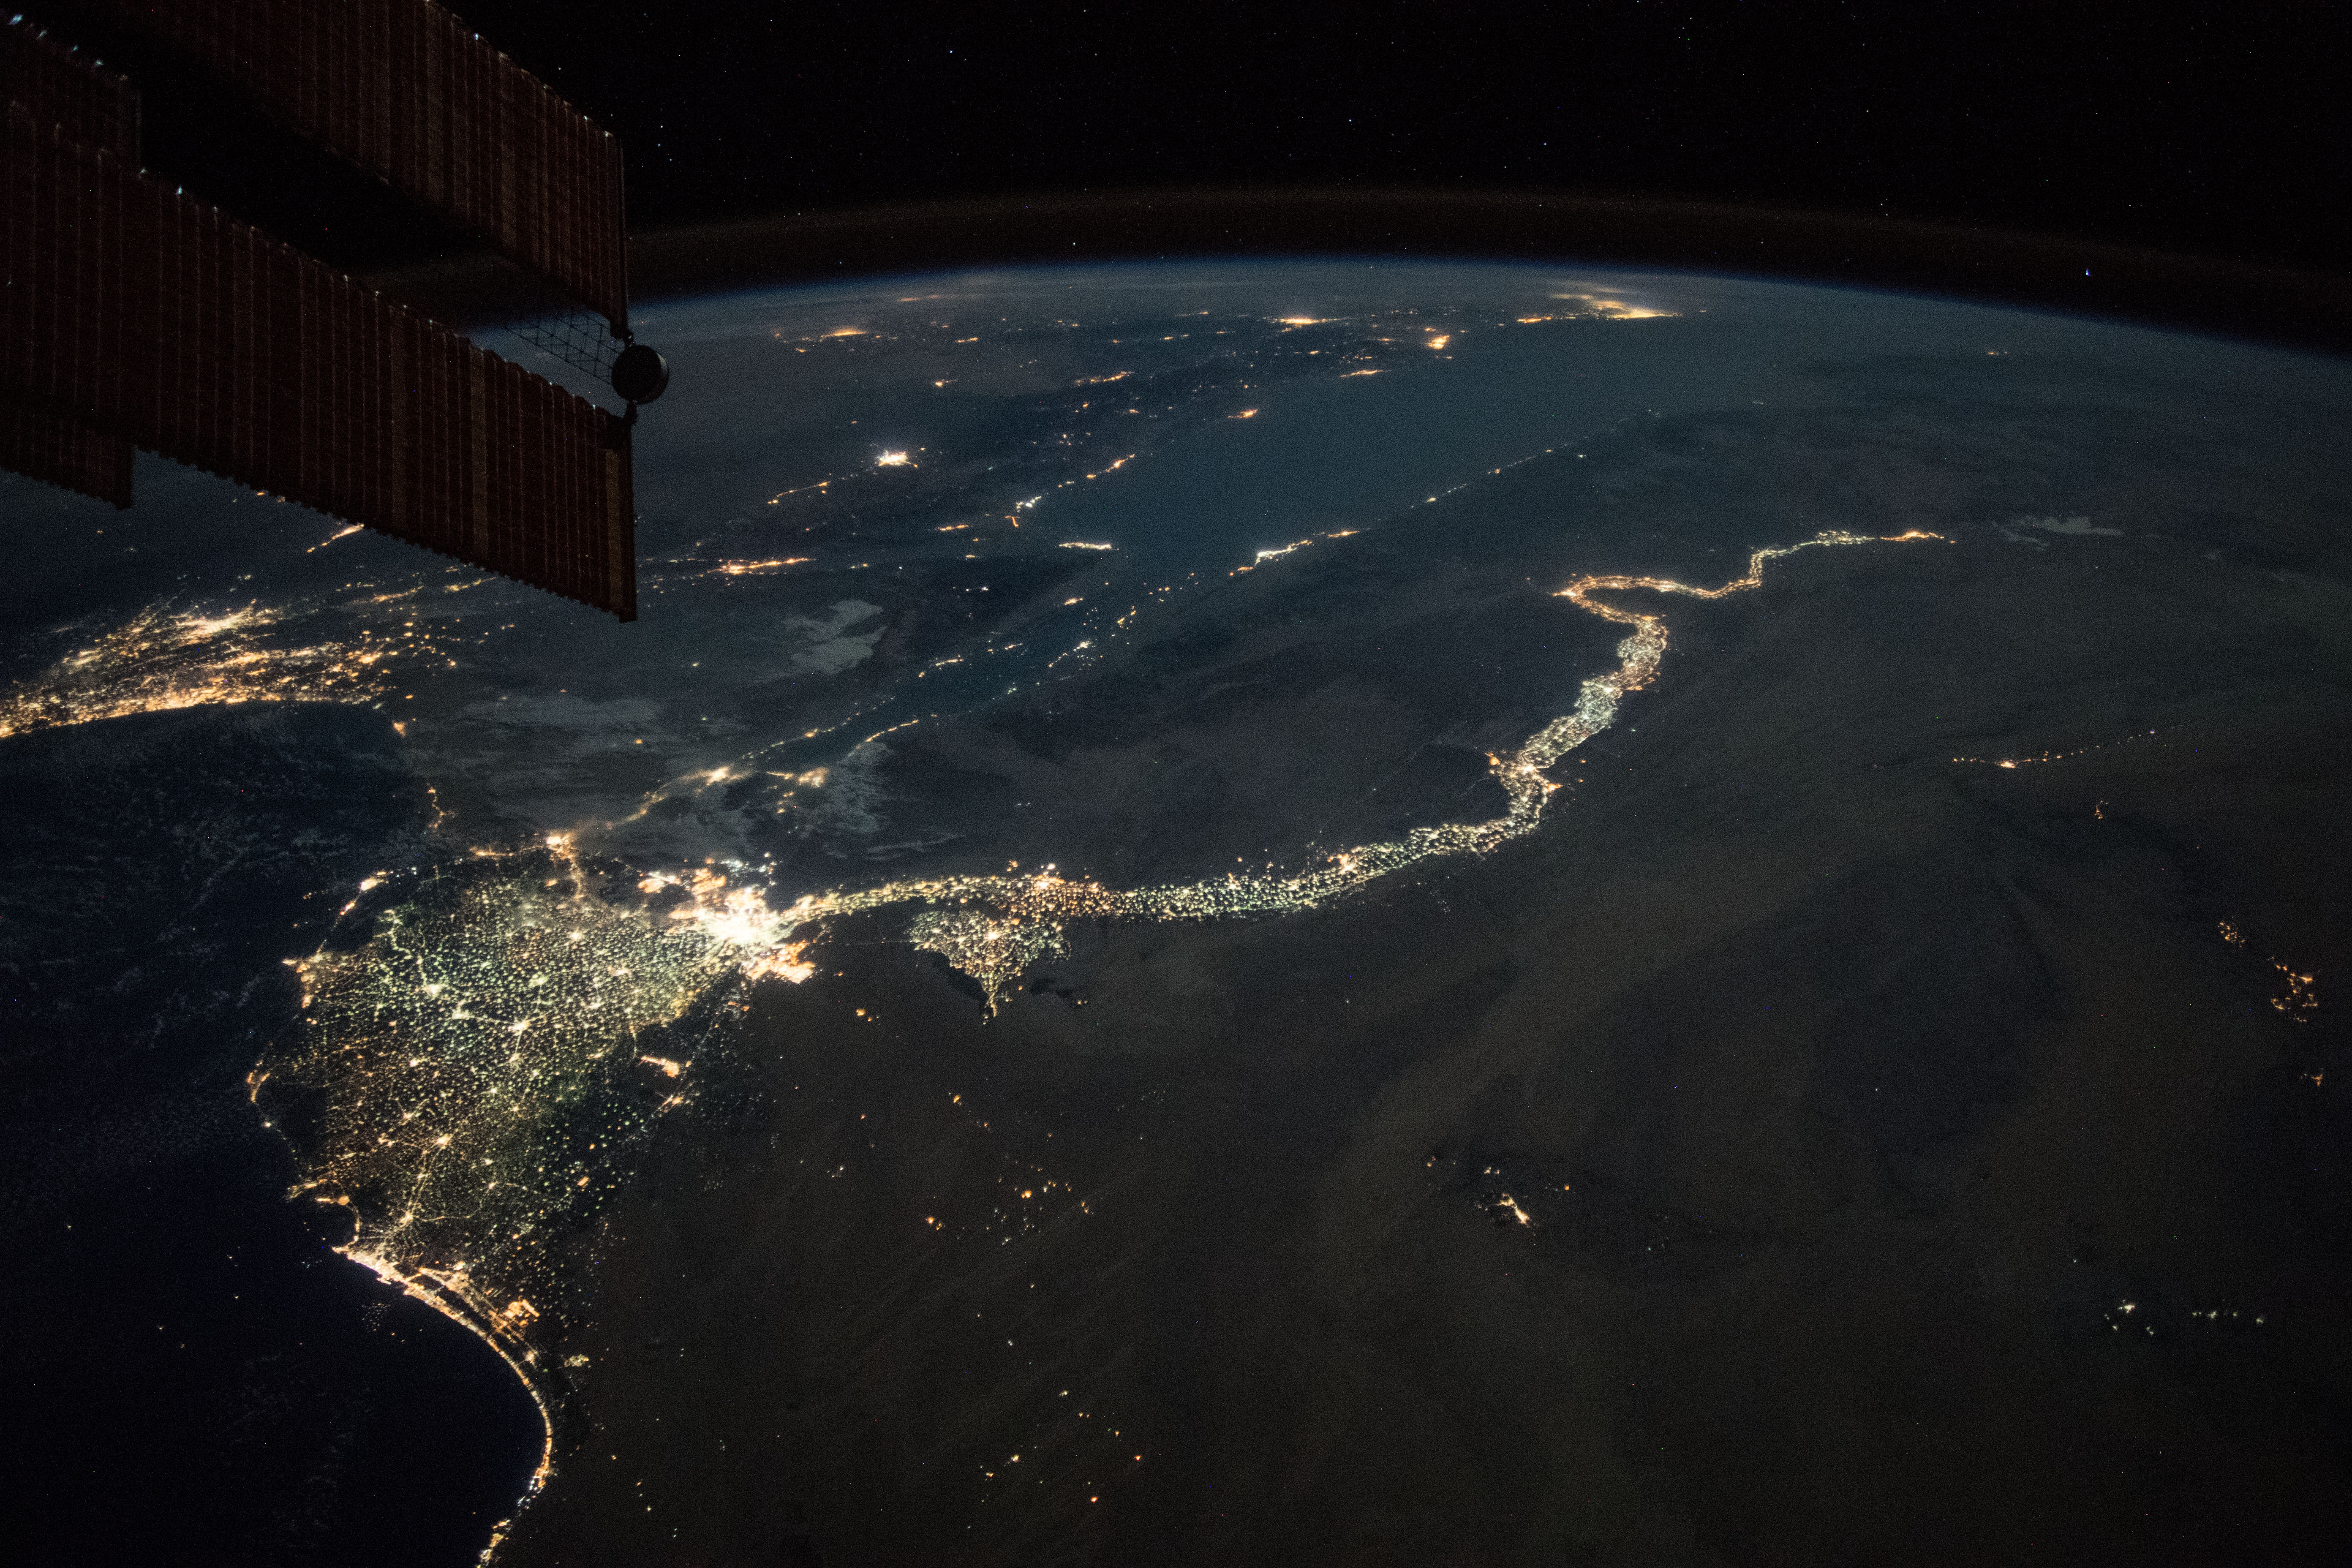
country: EGYPT
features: WESTERN DESERT, EASTERN DESERT, GULF OF SUEZ, GULF OF AQABA, CAIRO CITY, FAIYUM CITY, MINYA CITY. MALLAWI CITY, BENI SUEF CITY, NILE RIVER, NIGHT, EARTH LIMB
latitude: 28.6
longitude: 31.6
